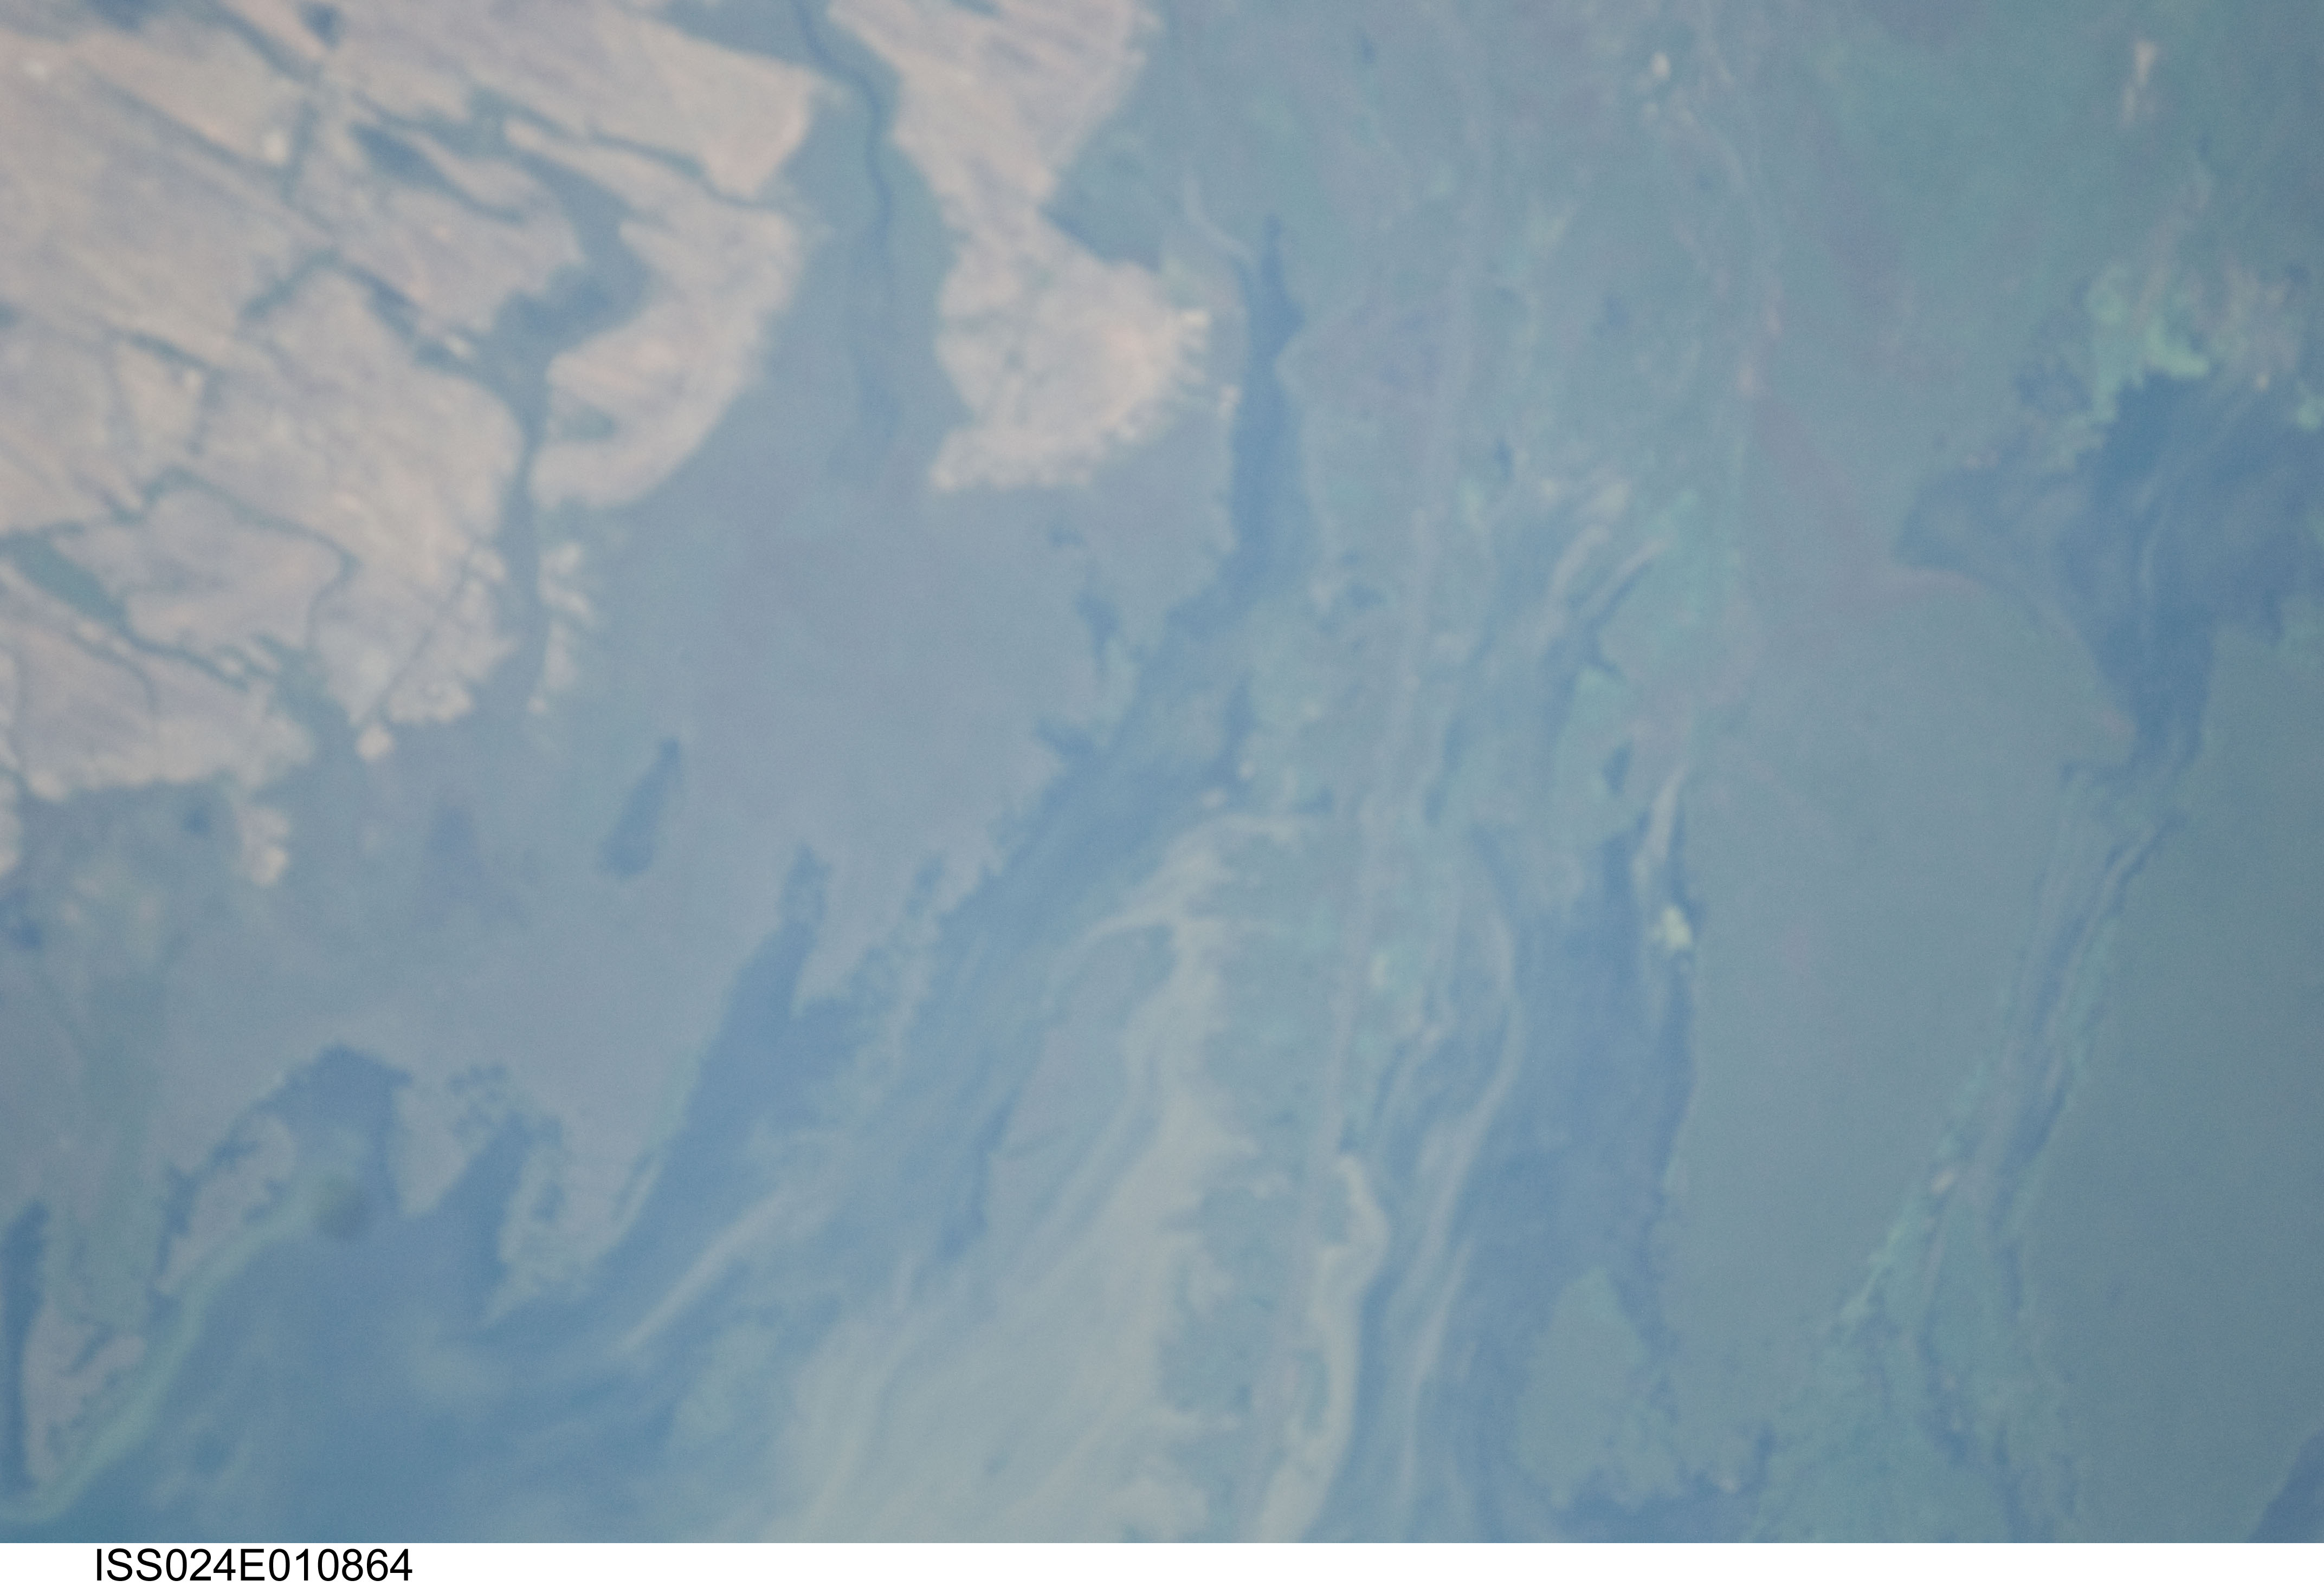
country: RUSSIAN FEDERATION
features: SOUTHWESTERN EDGE OF VOLGA DELTA, CASPIAN SEA, SOFT
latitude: 45.6
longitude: 47.7
